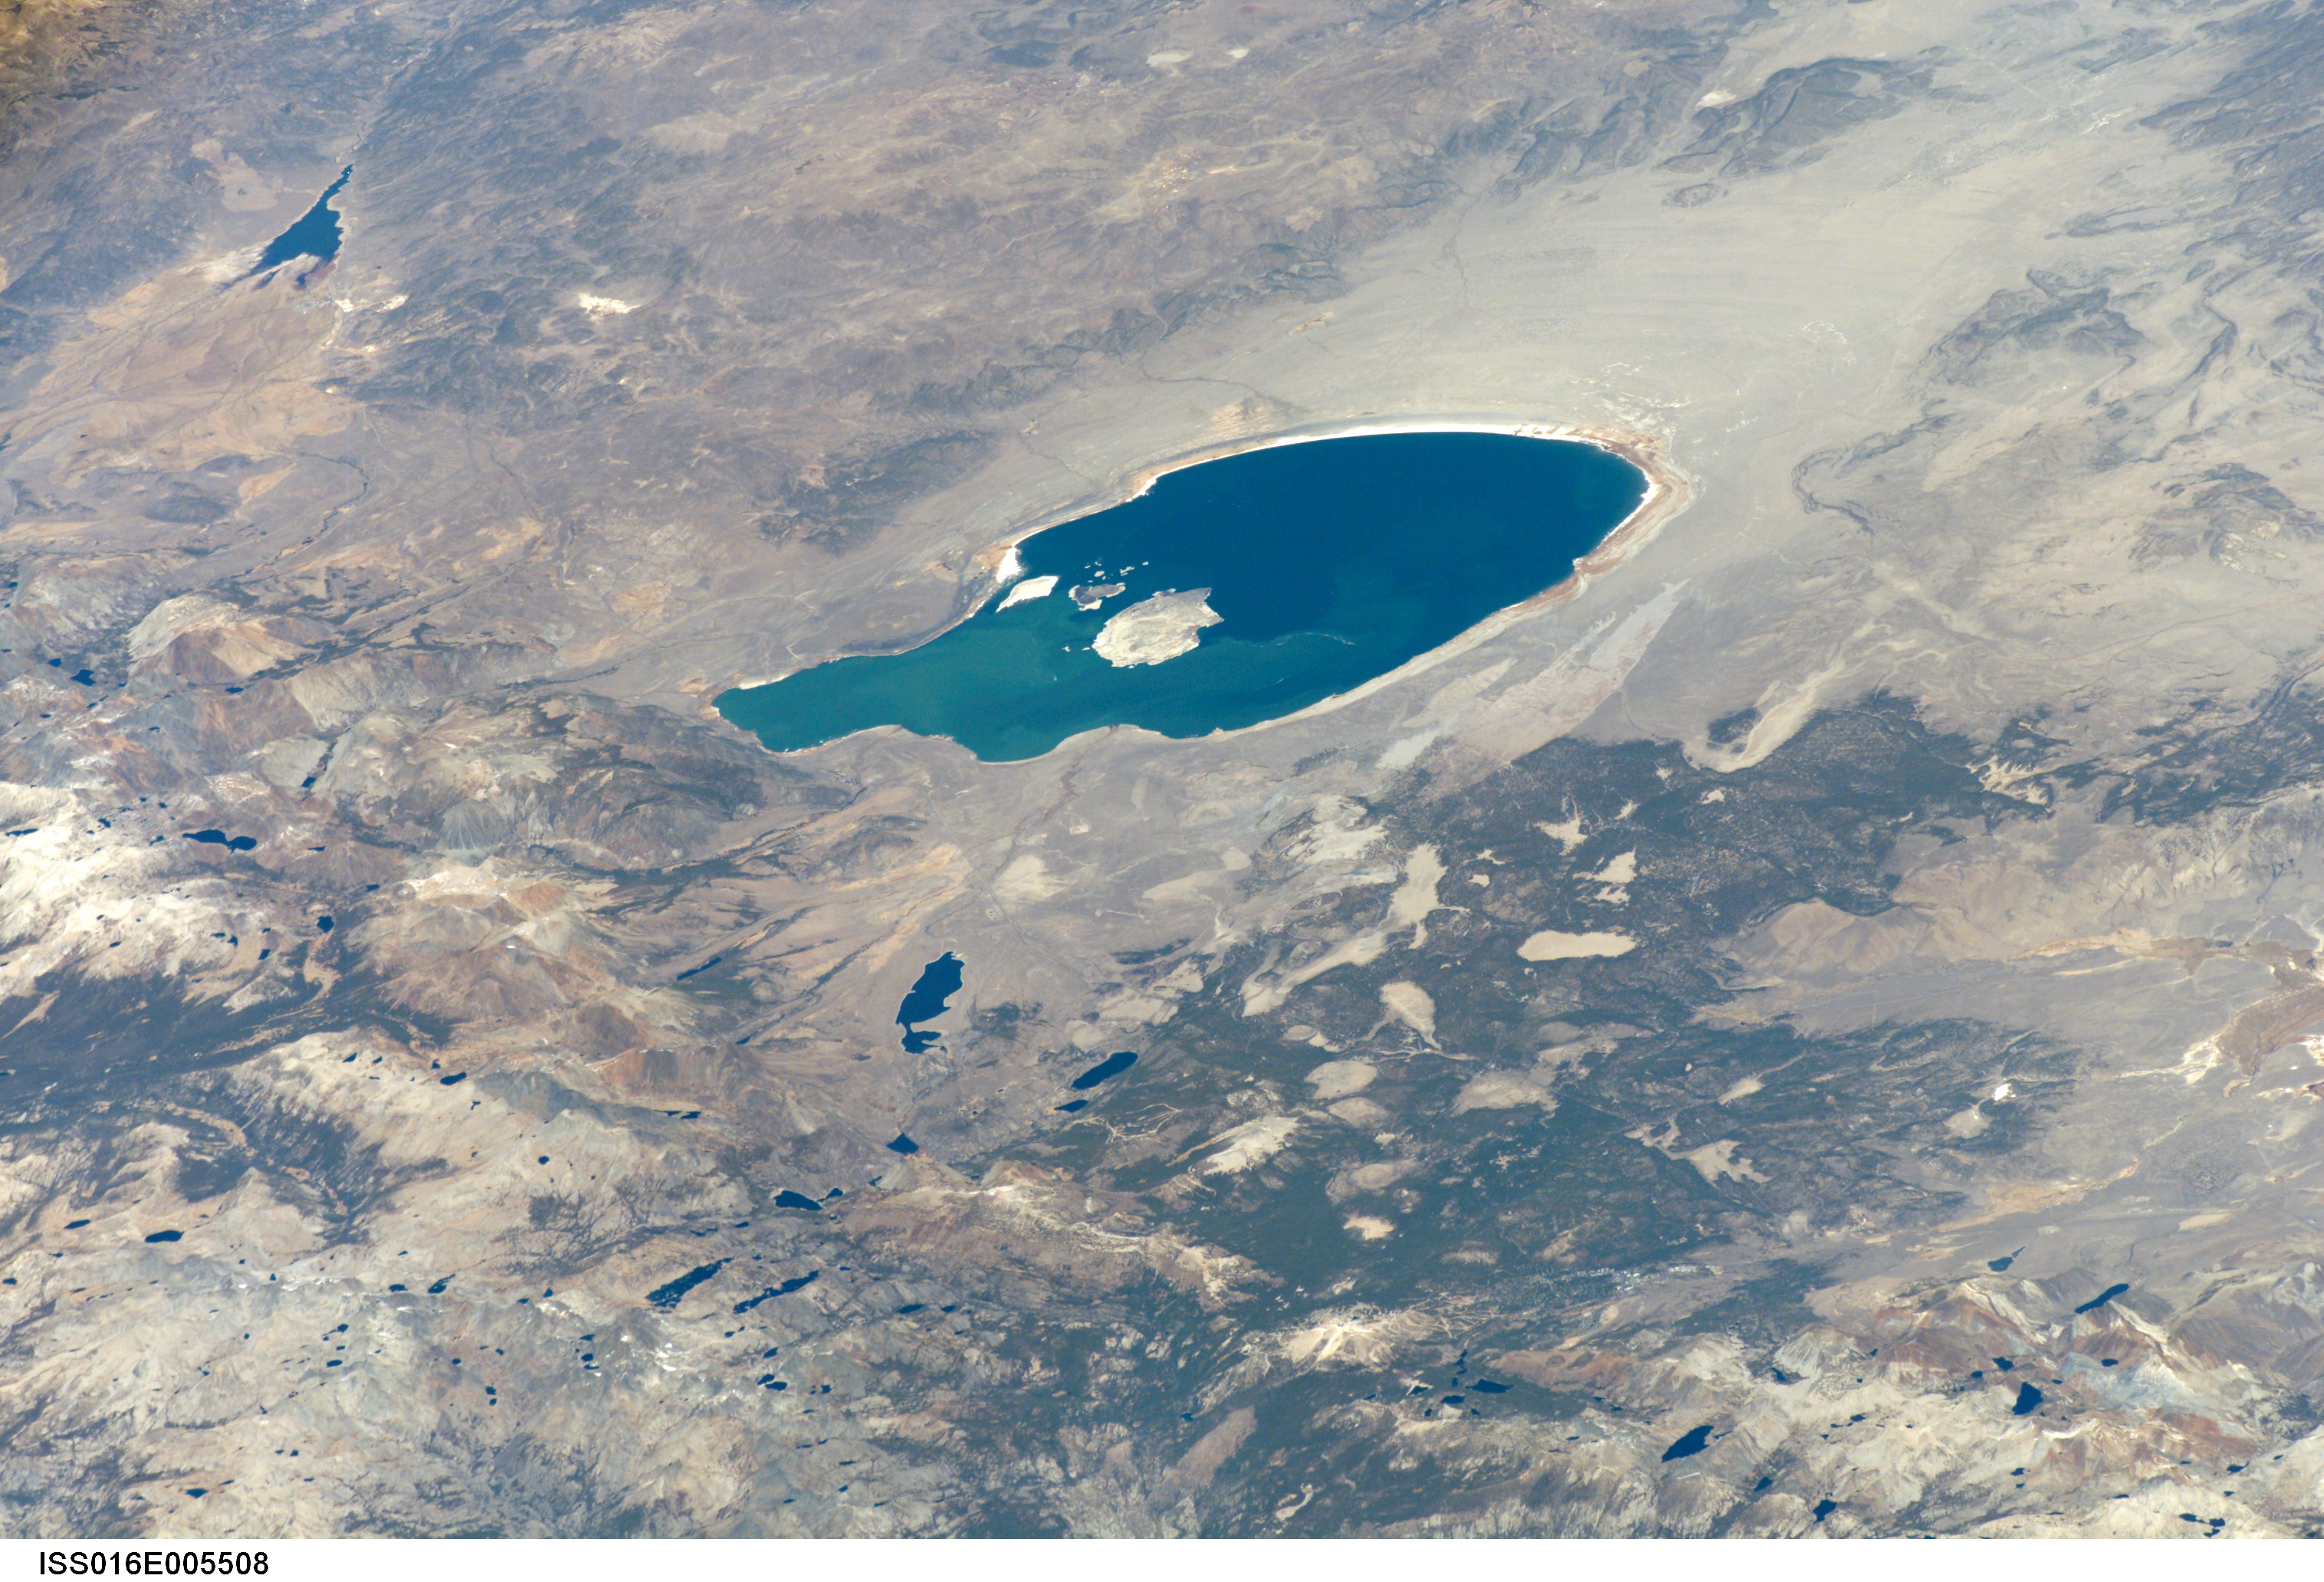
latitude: 38.0
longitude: -119.0
